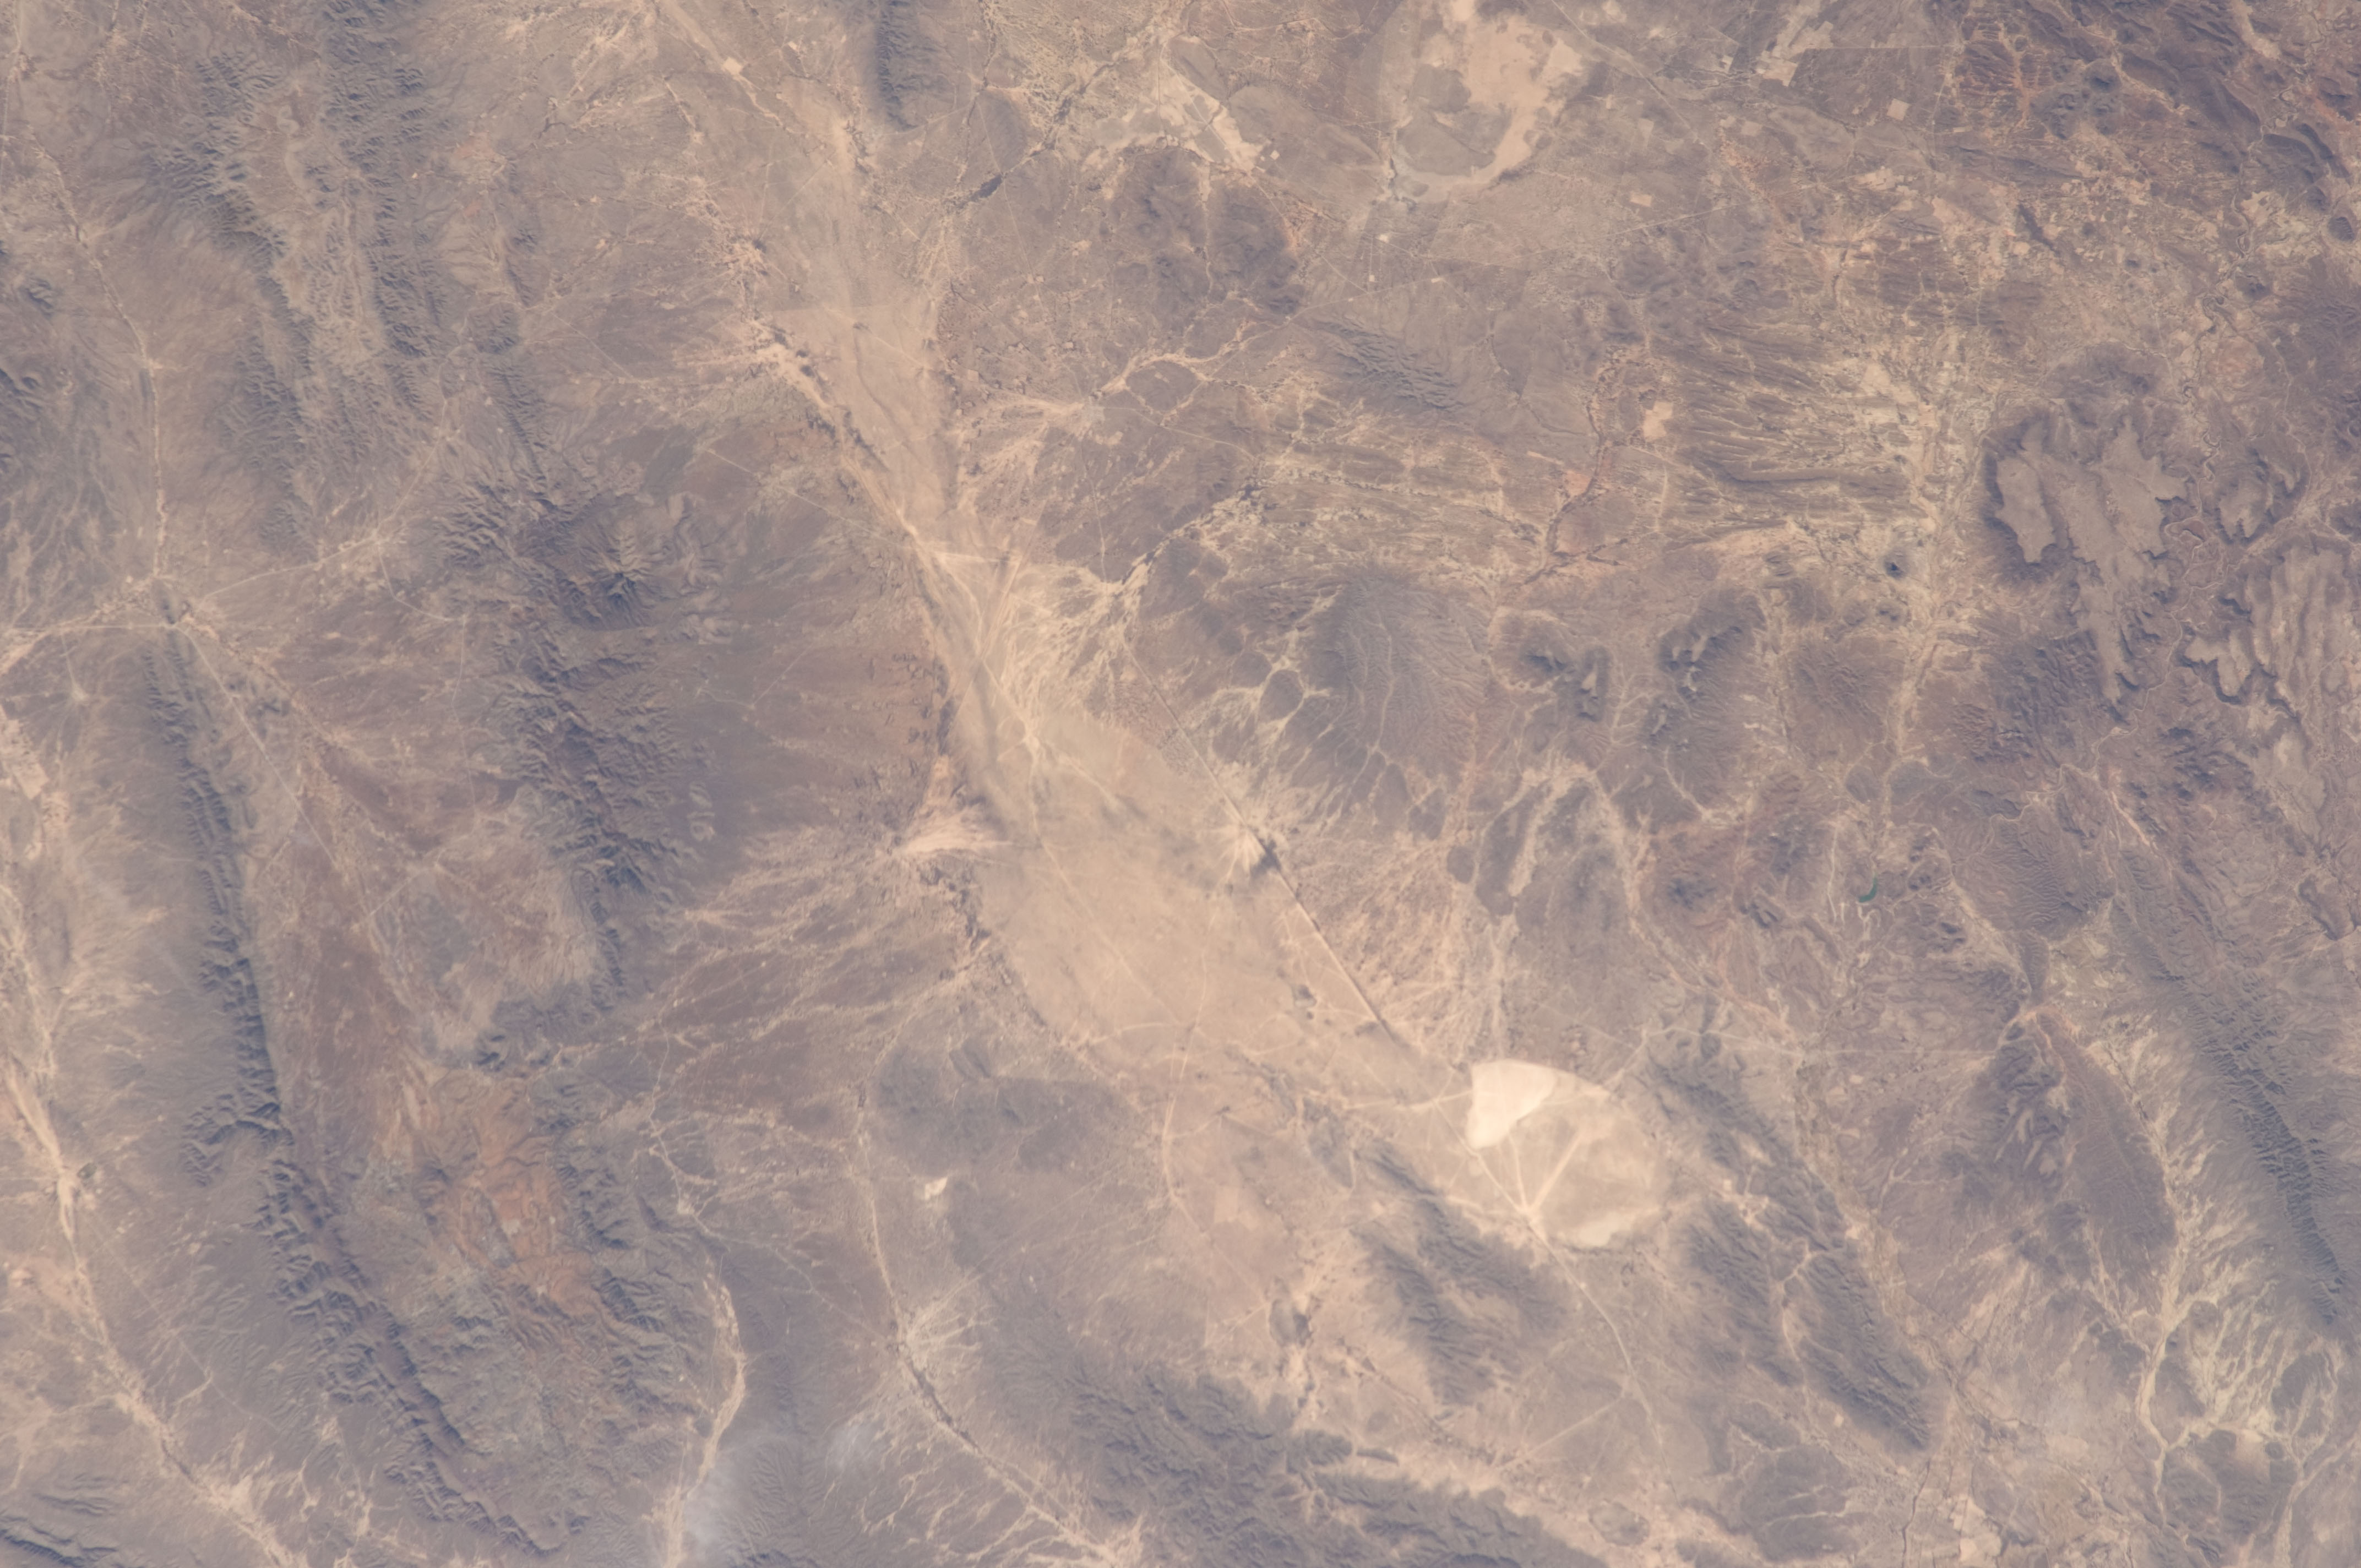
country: MEXICO
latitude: 24.6
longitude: -102.5
